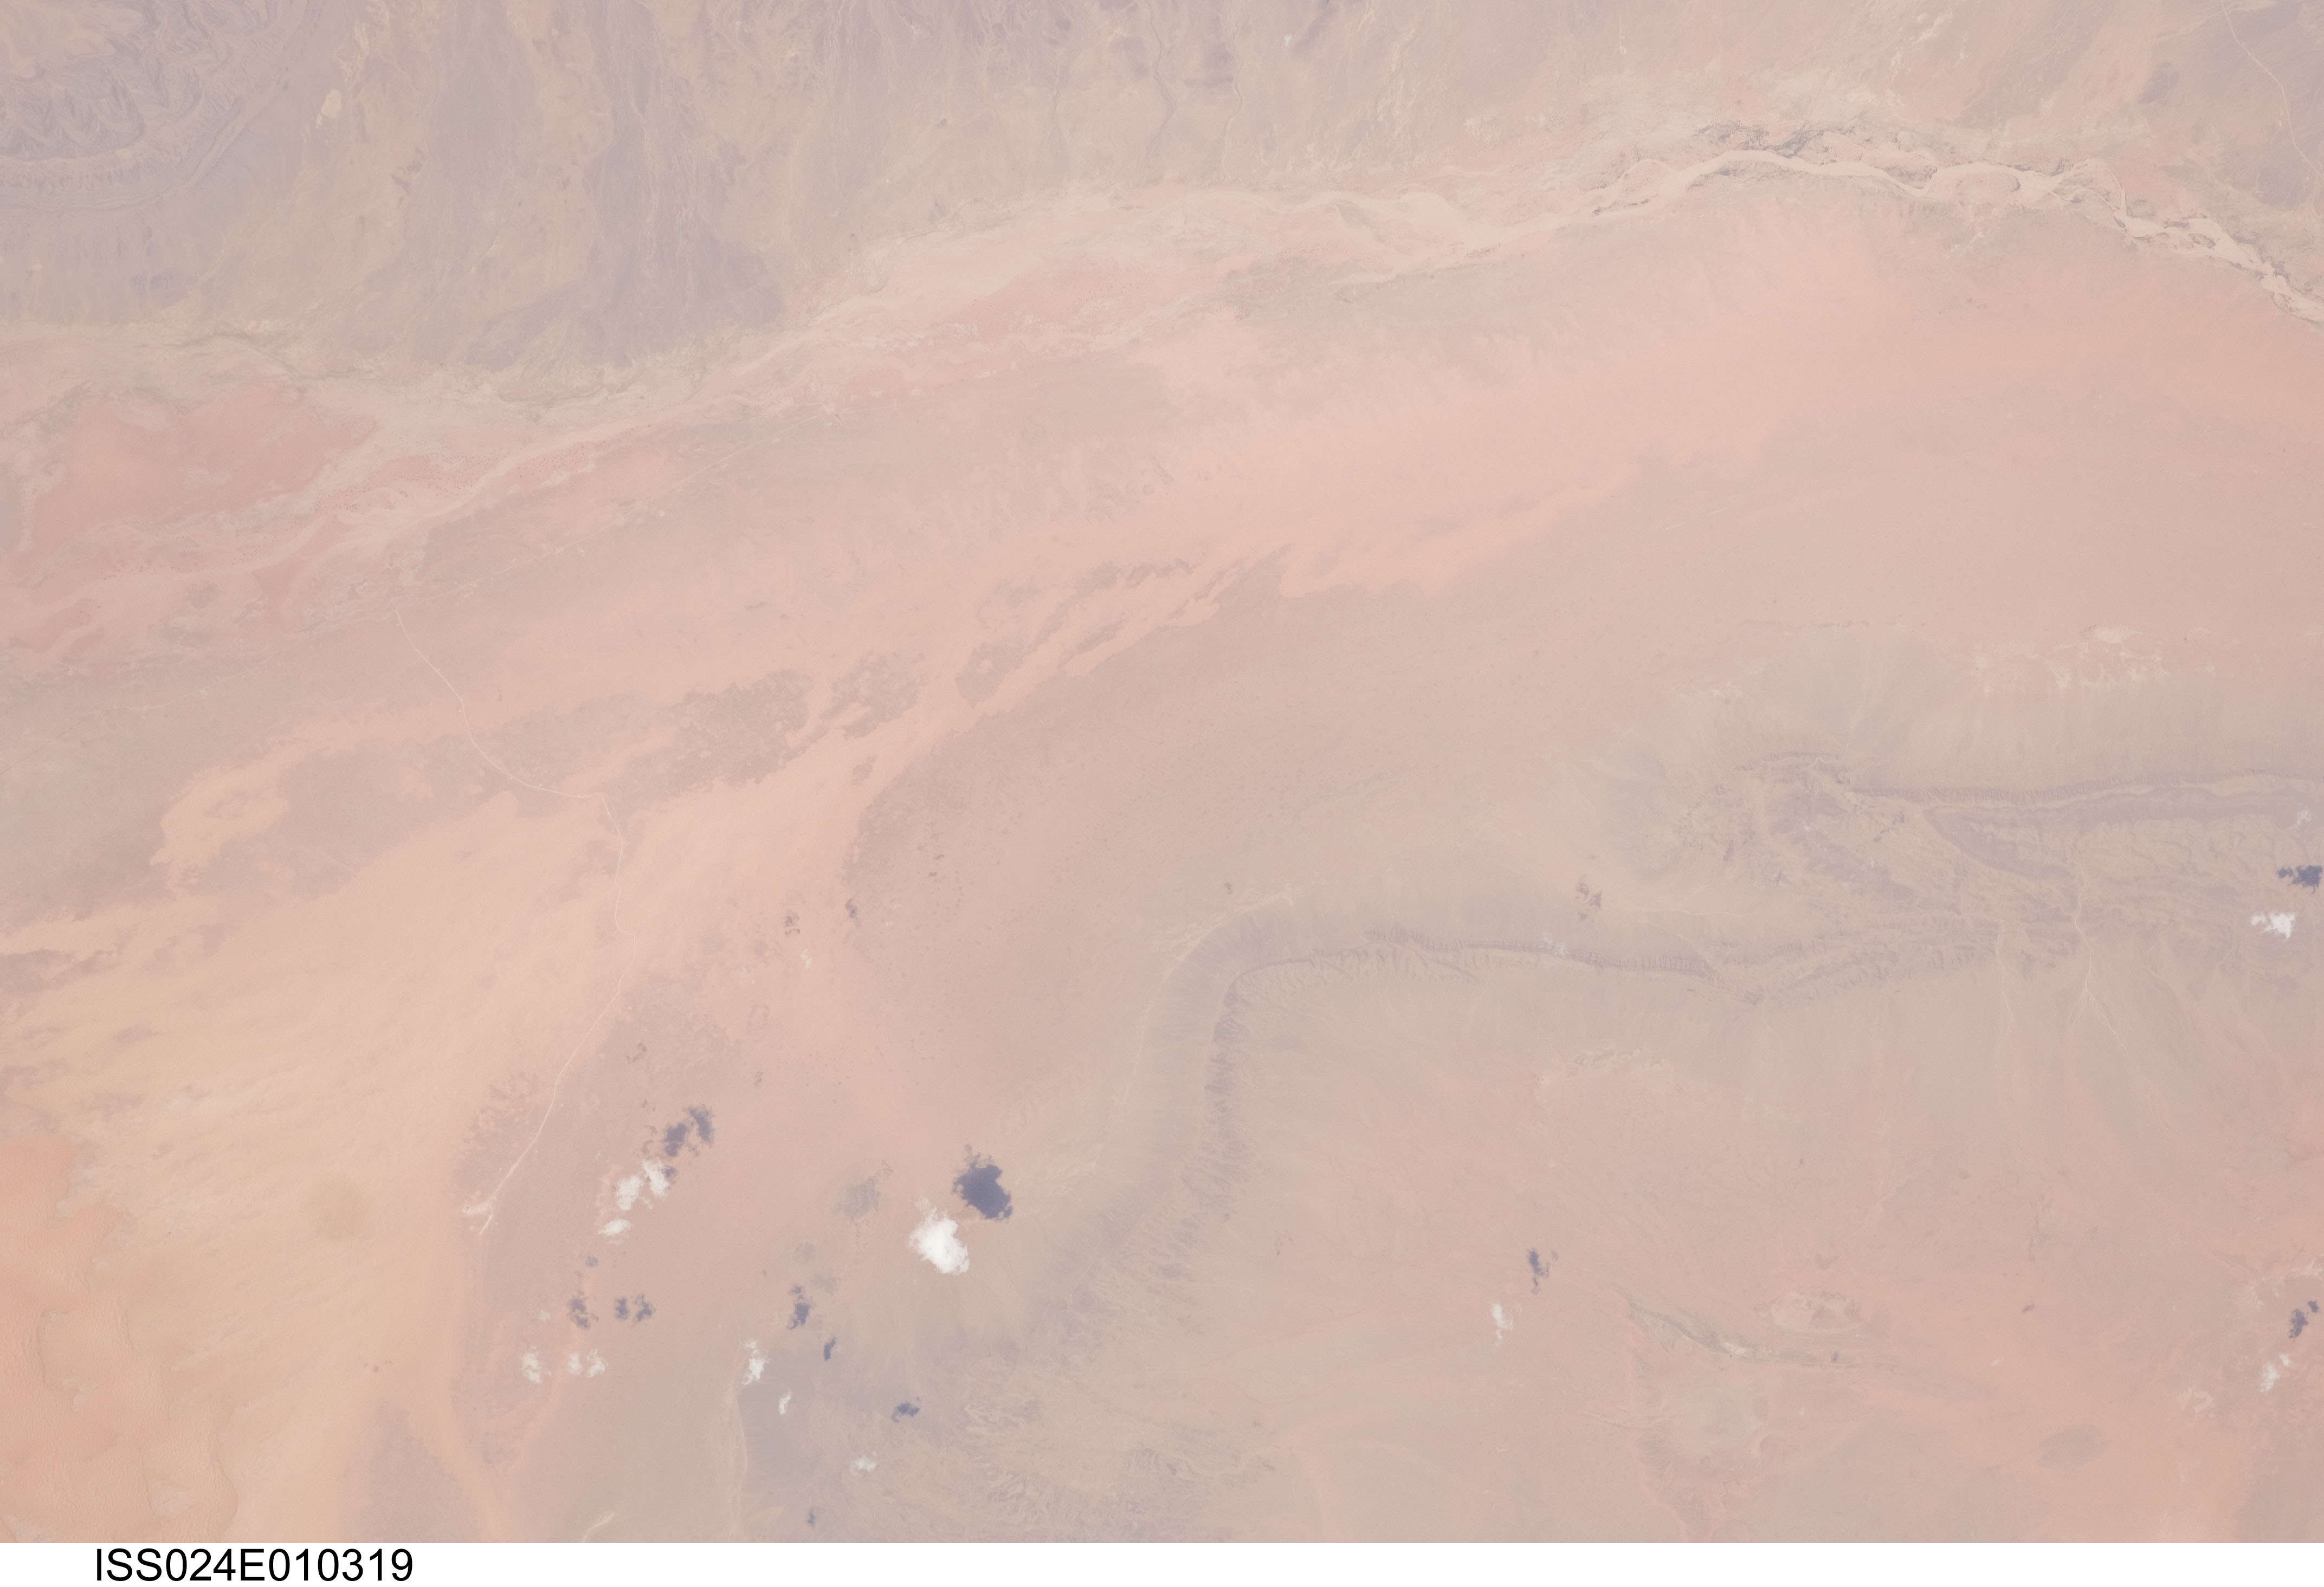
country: ALGERIA
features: OUED ZOUZFANA, DESERT, MTS.
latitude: 31.4
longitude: -1.7
